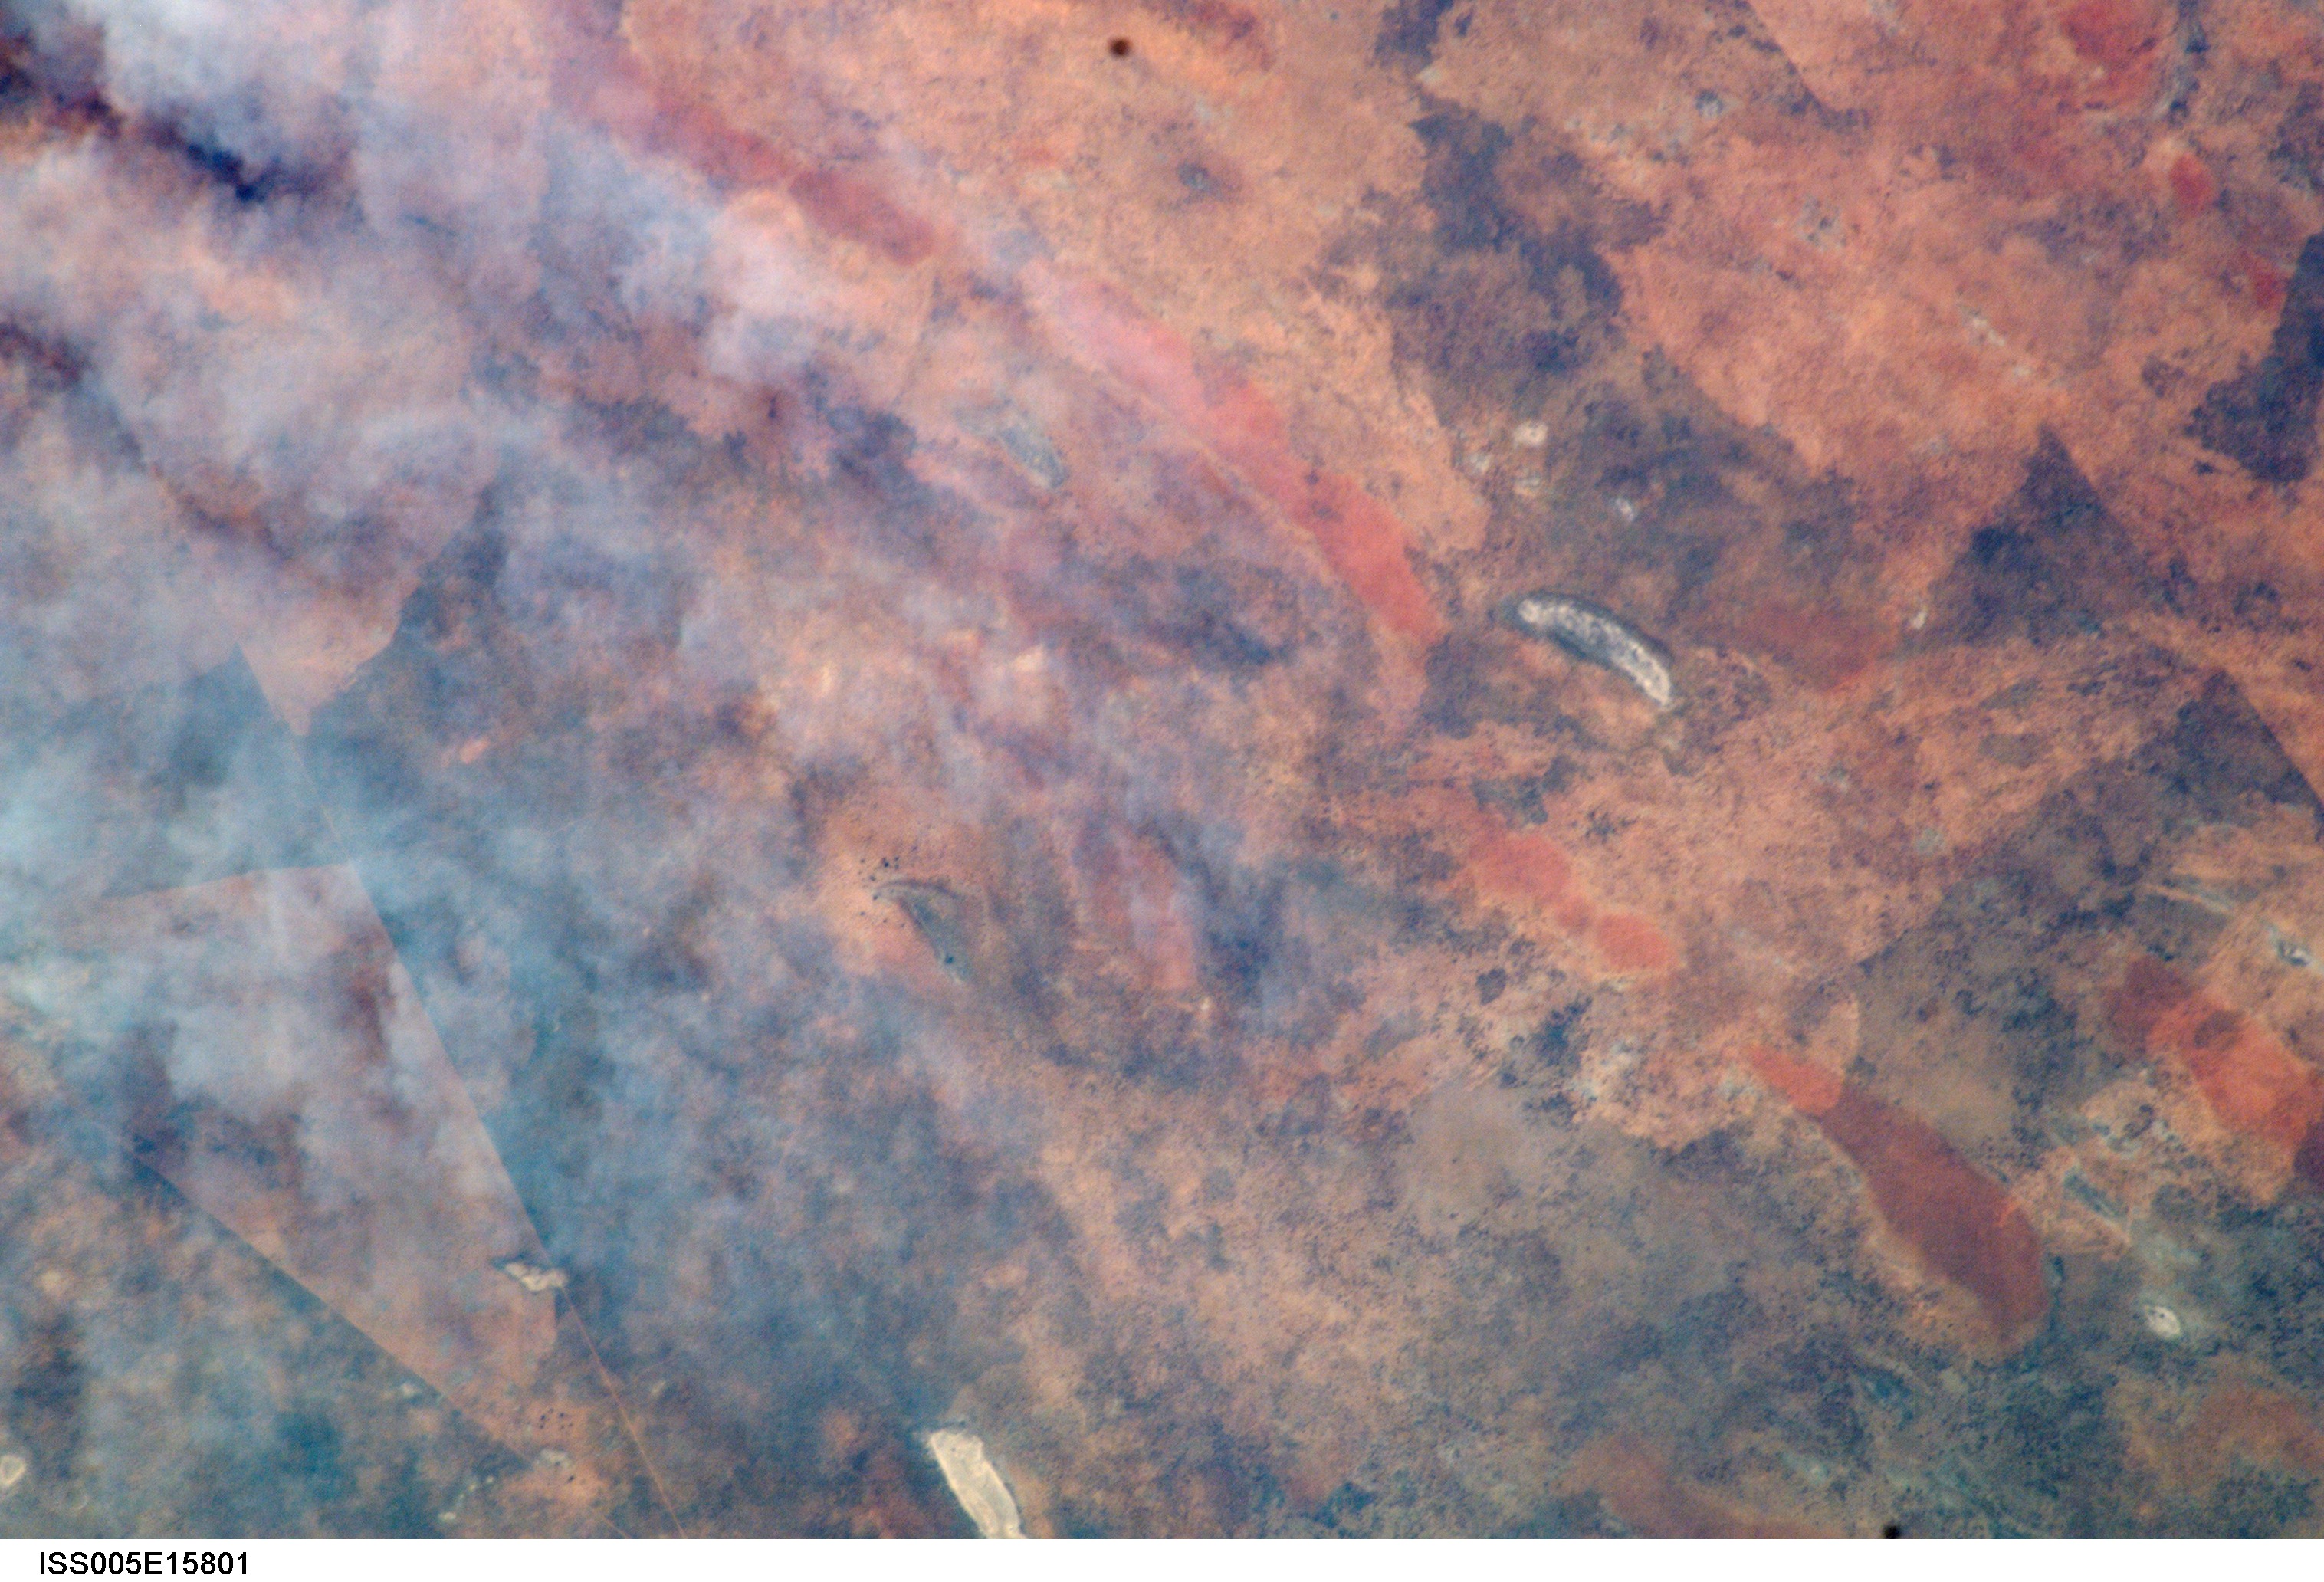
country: BOTSWANA
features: KALAHARI, SMOKE, FIRE SCARS
